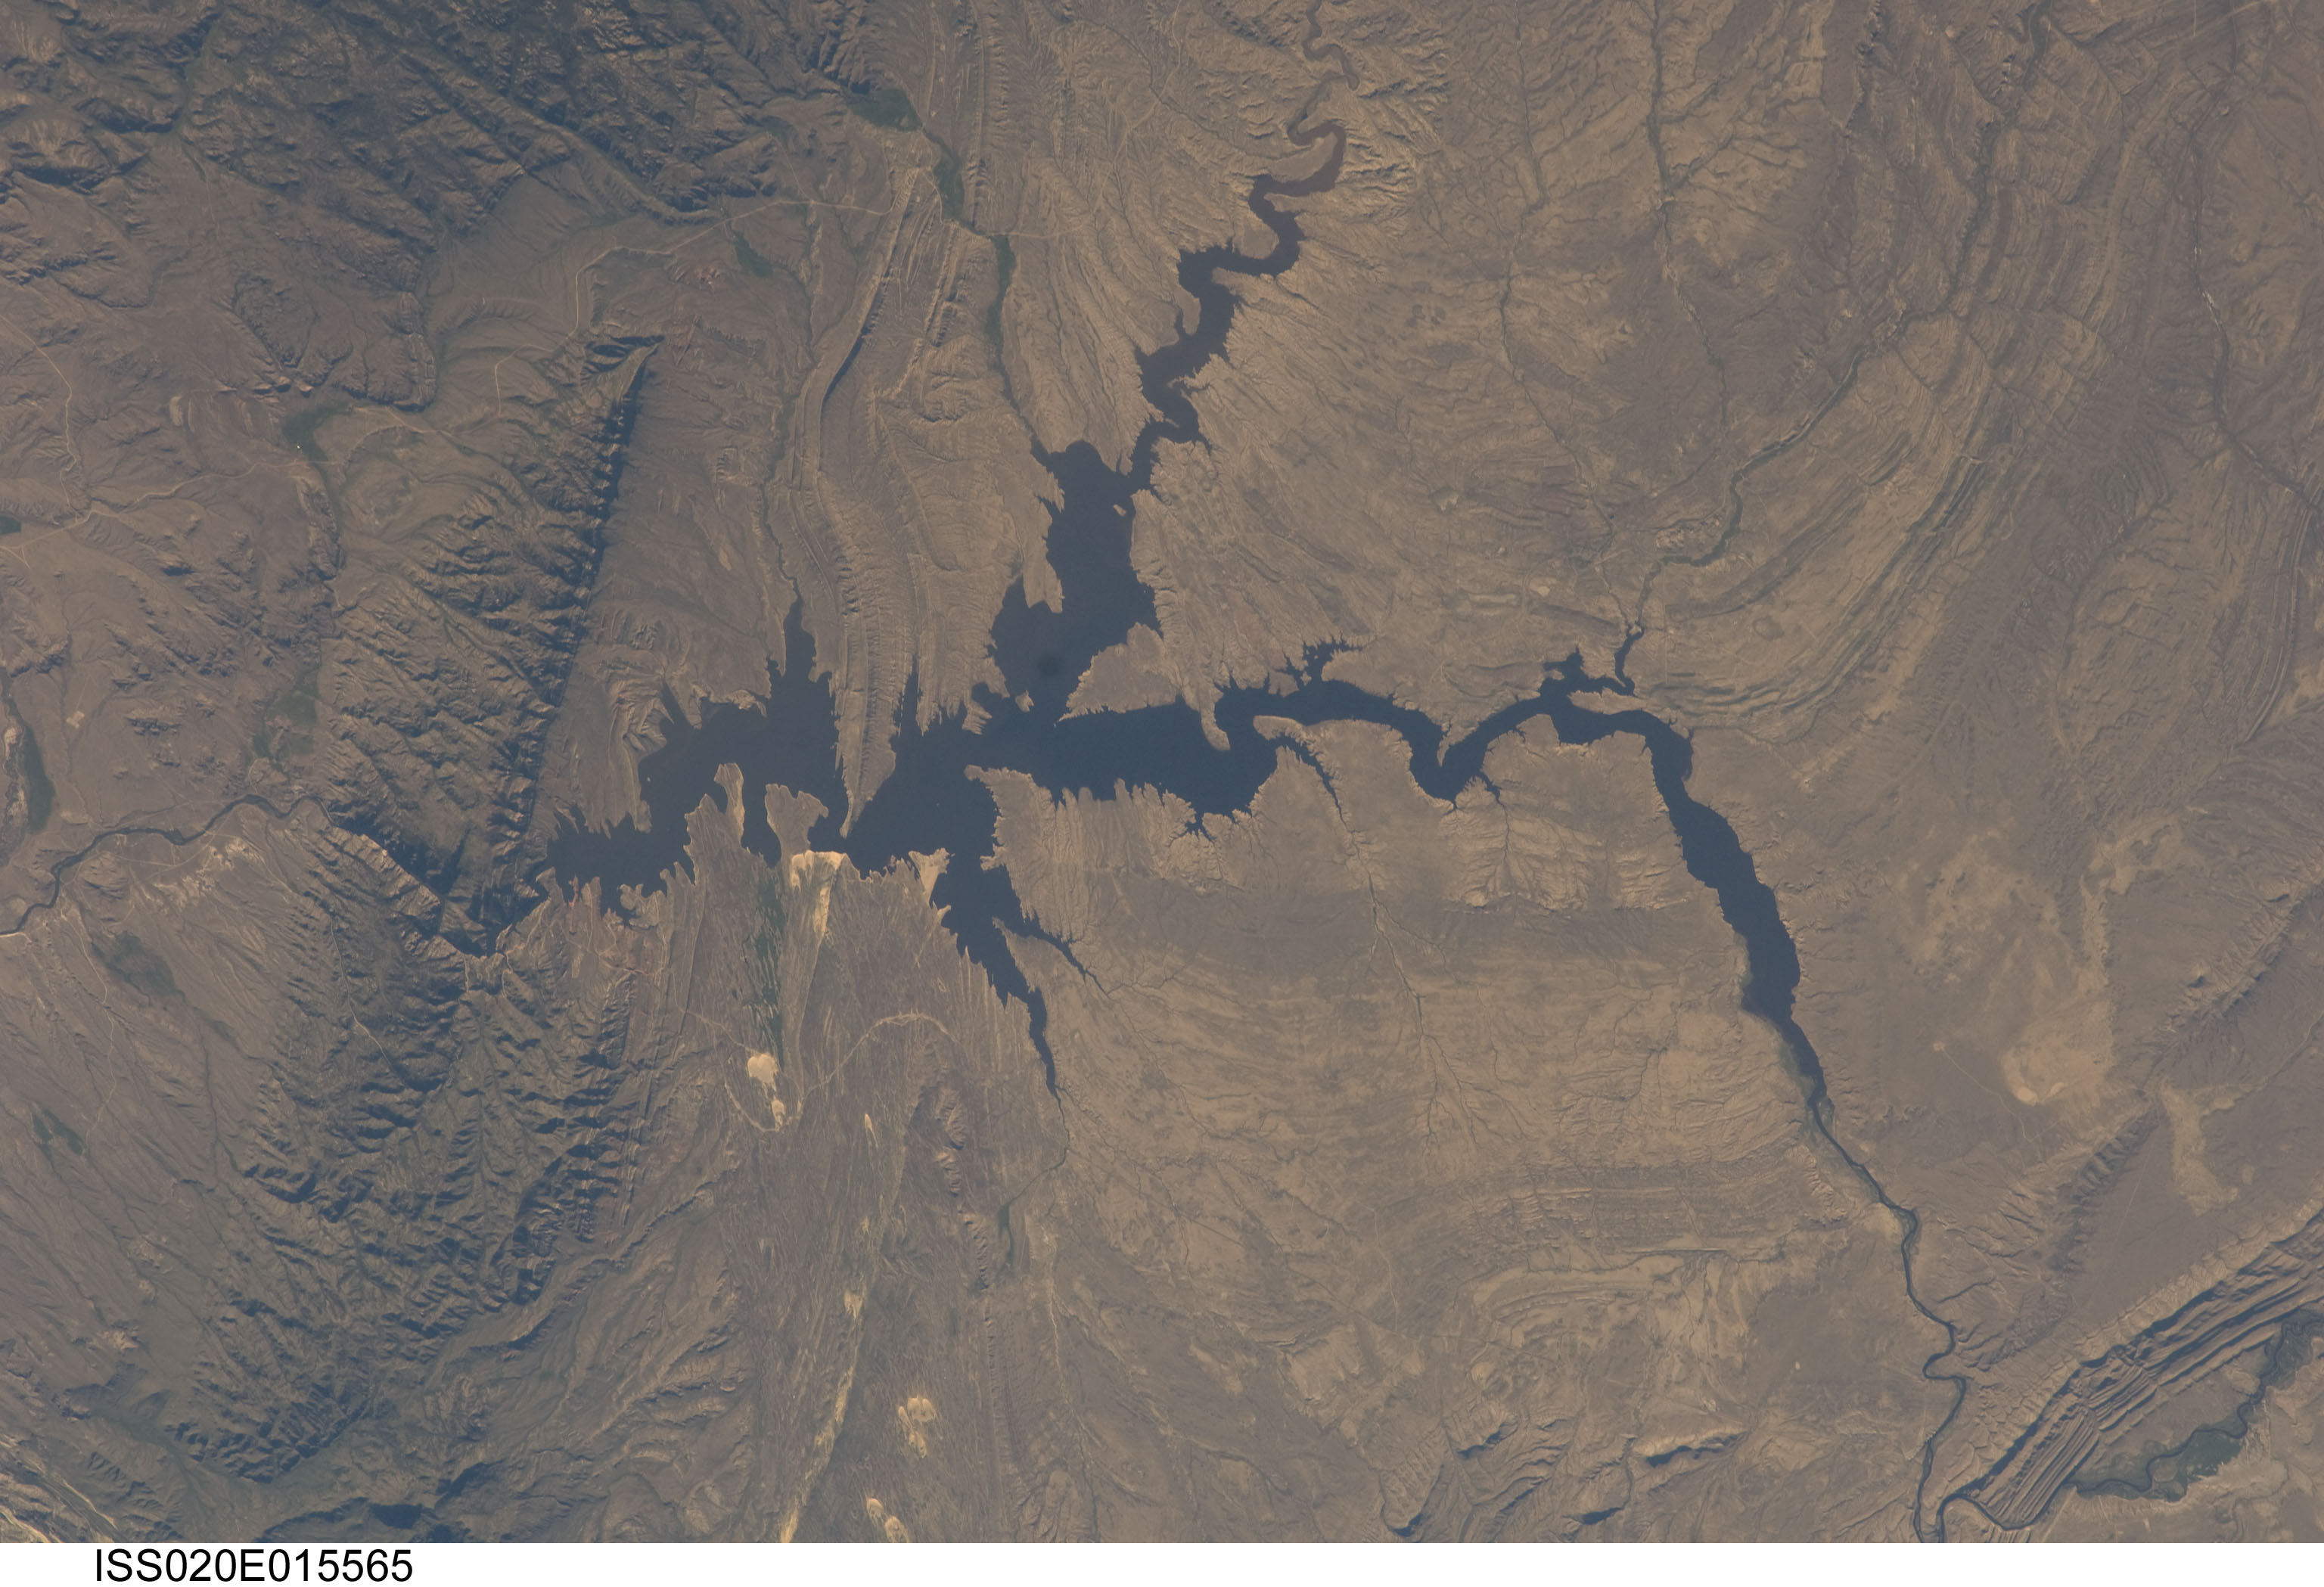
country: USA-WYOMING
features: SEMINOE RESERVOIR
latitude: 42.0
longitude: -106.9
